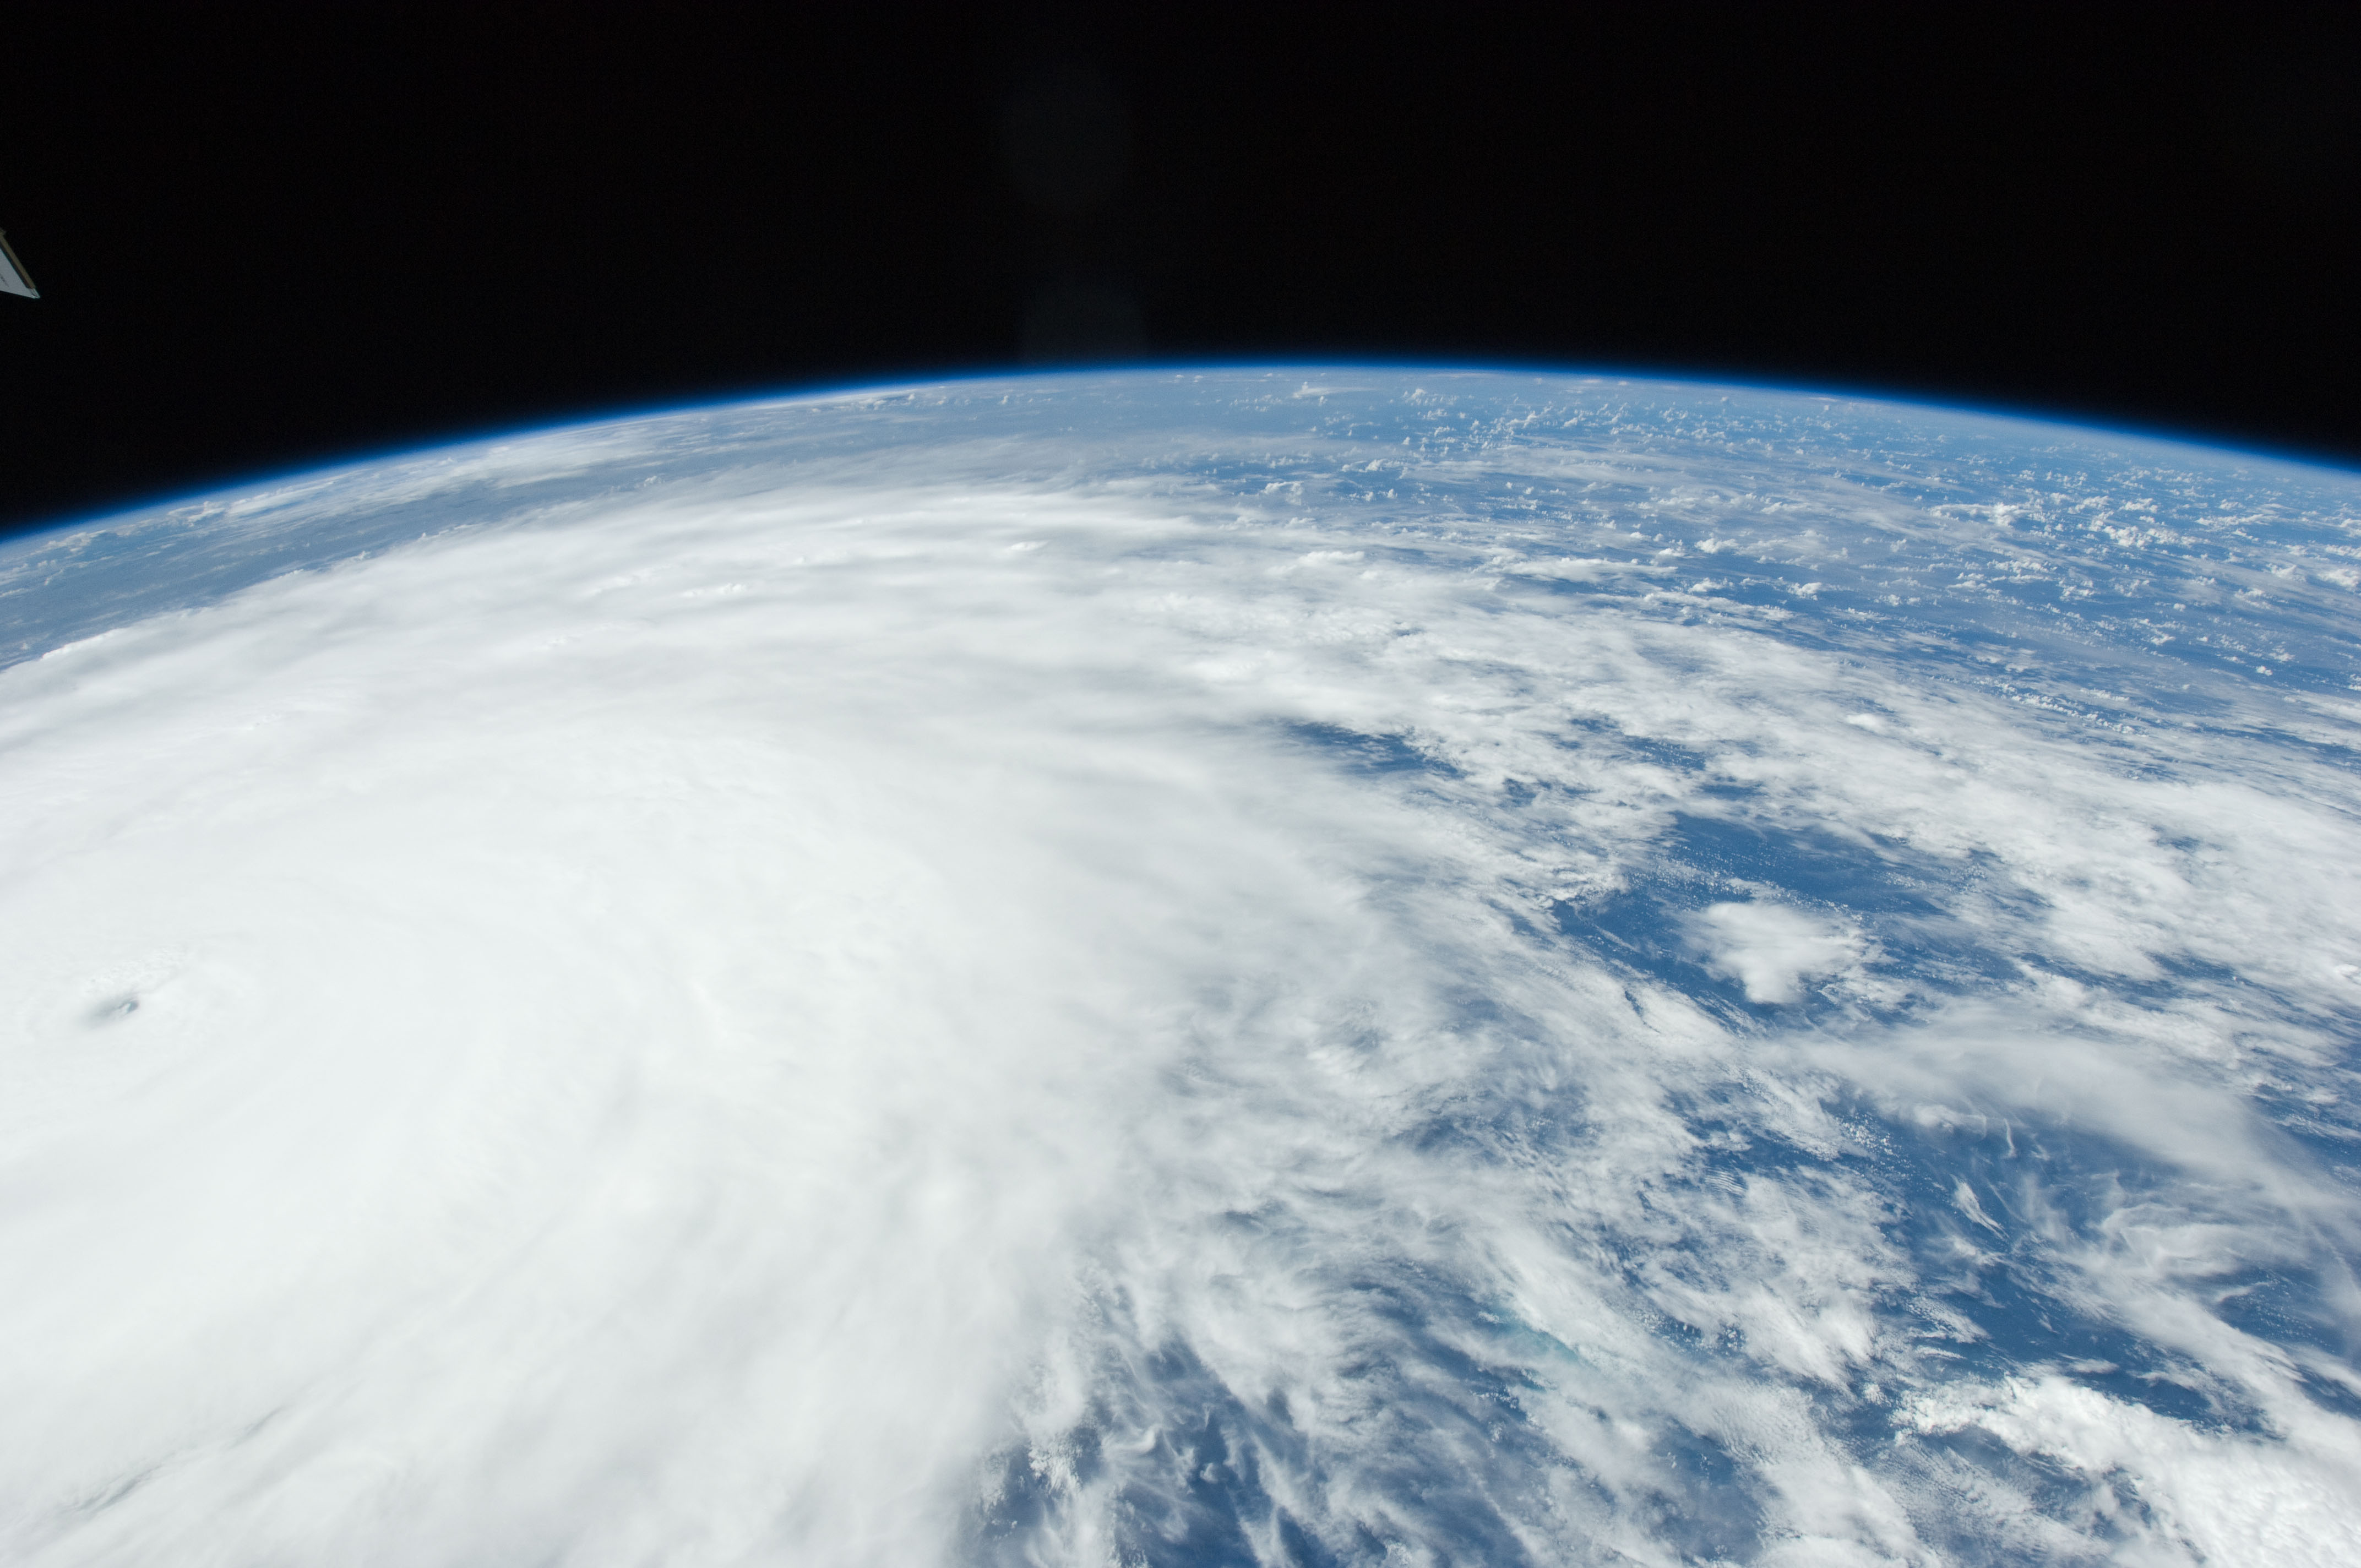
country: BAHAMAS
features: PAN-HURRICANE IRENE, ATLANTIC O., EYE, STORM BANDS, ISS
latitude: 23.5
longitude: -74.5
